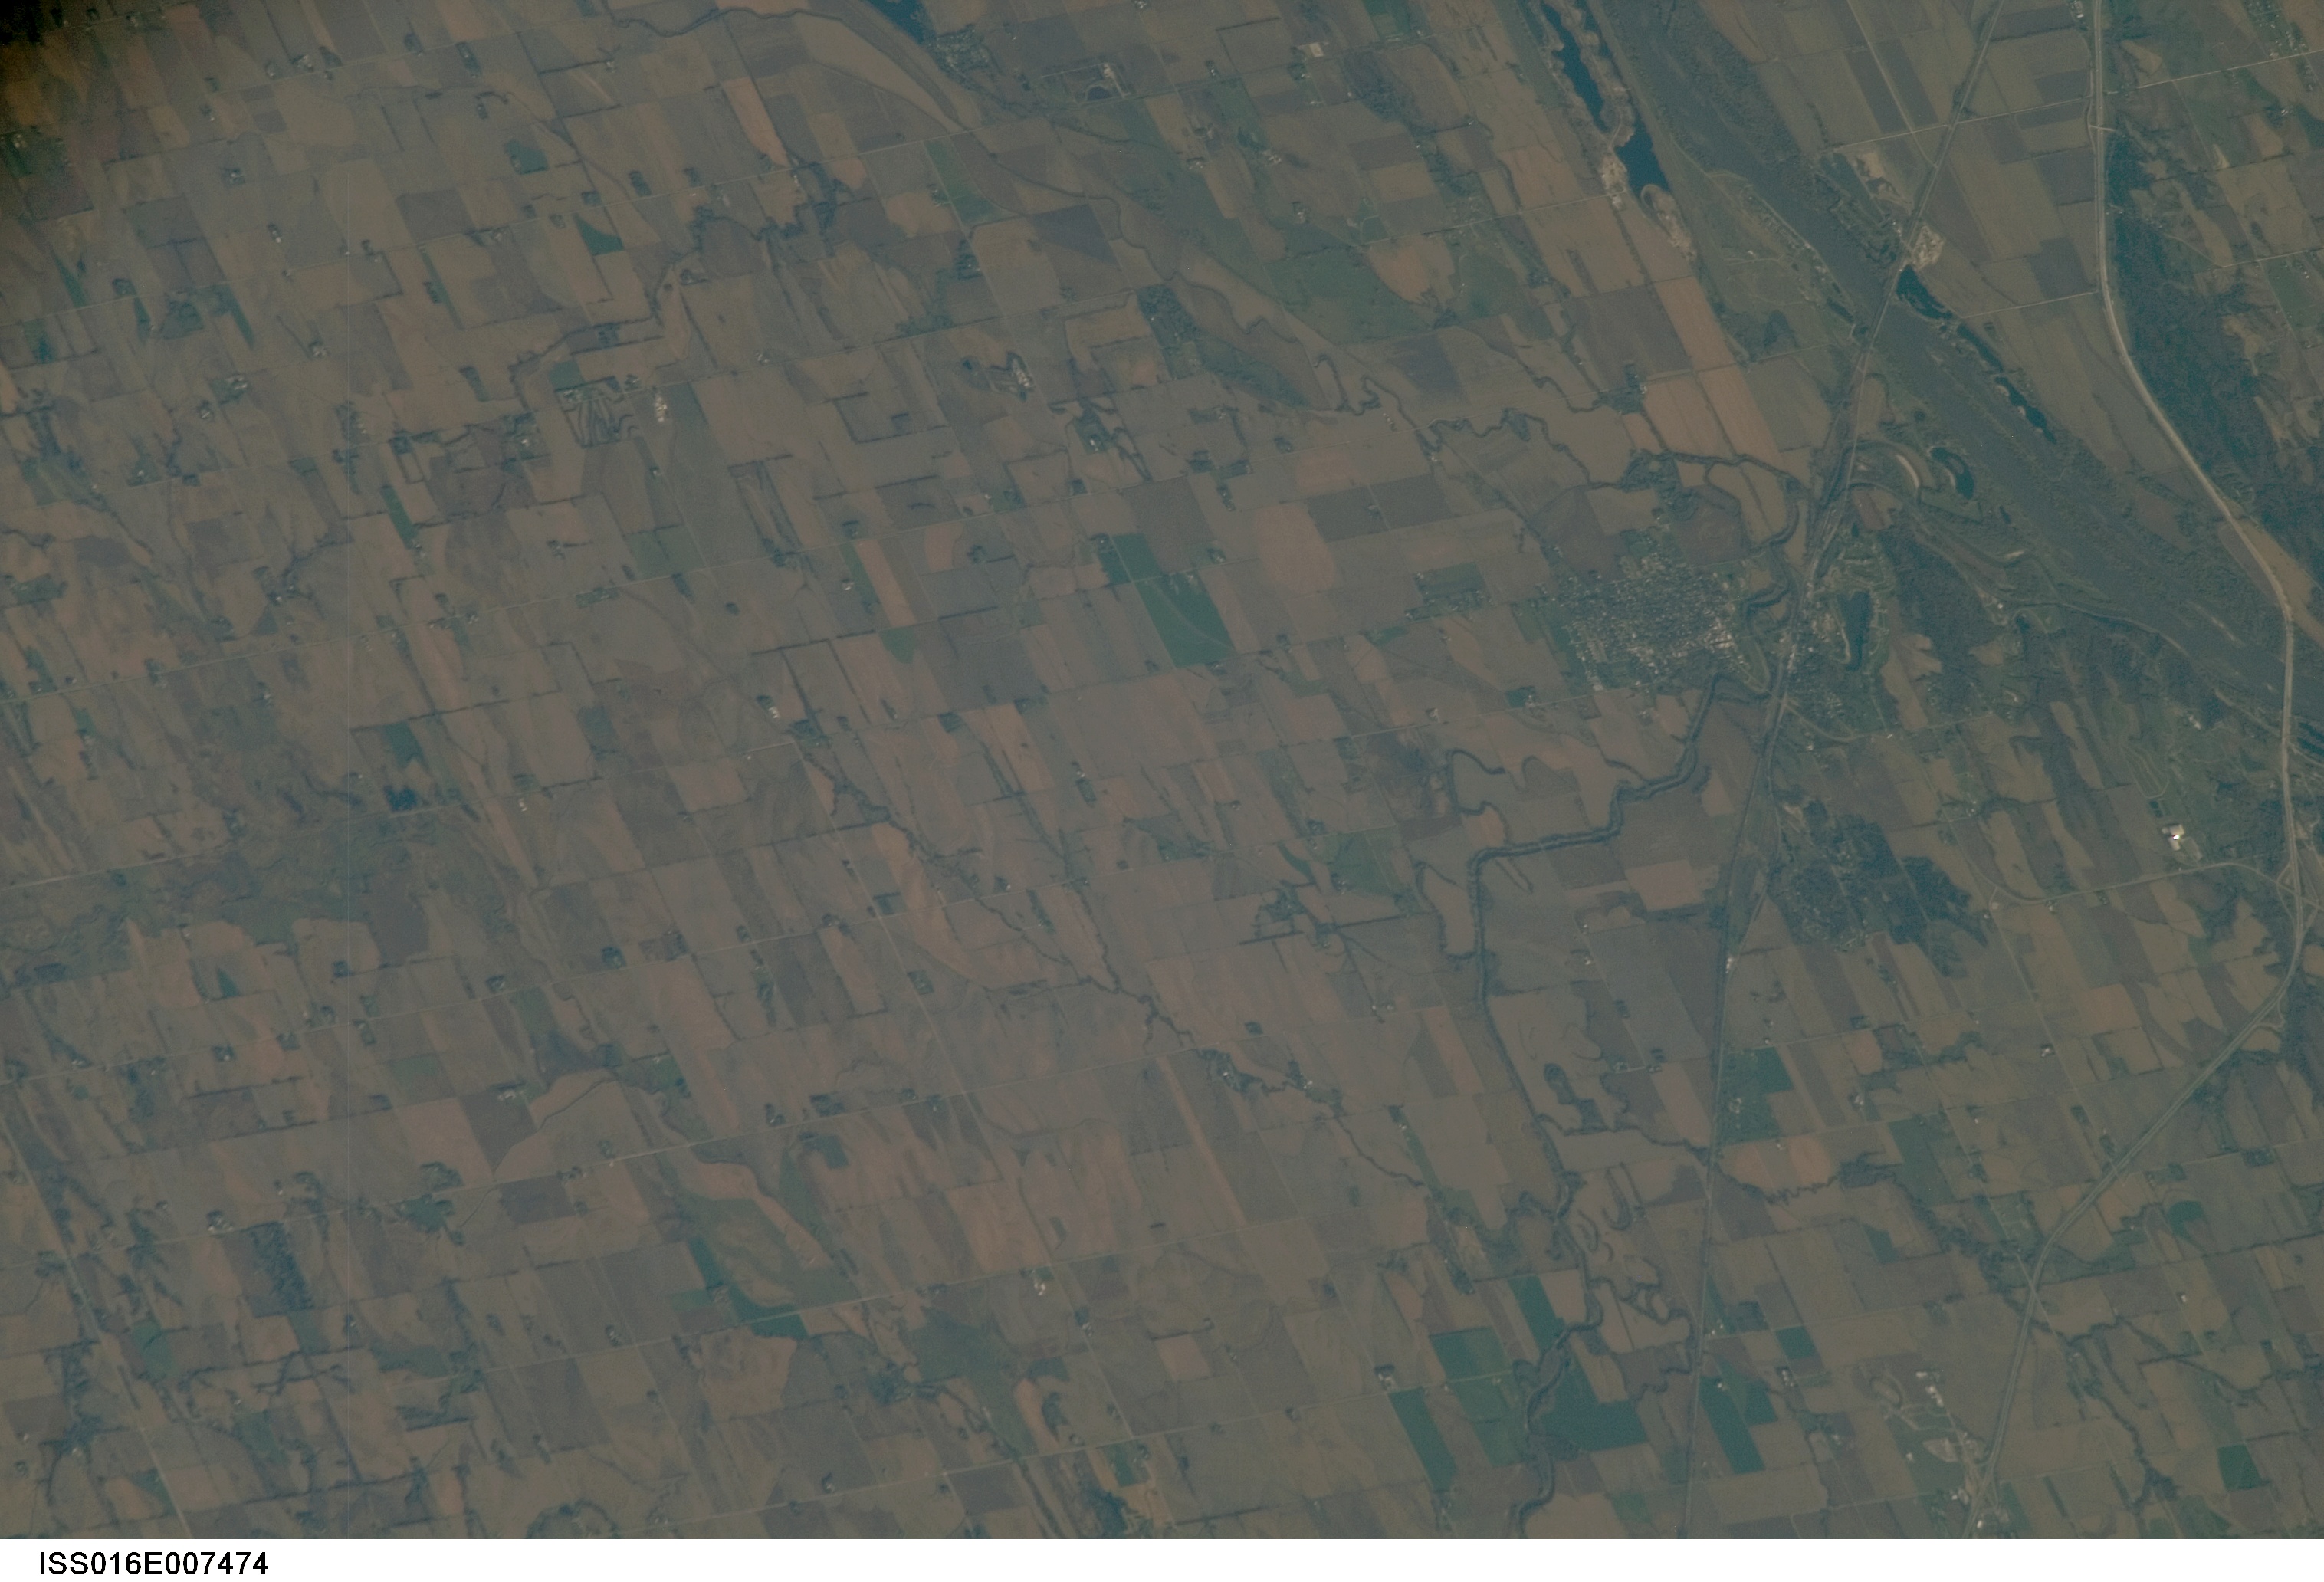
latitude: 41.1
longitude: -96.5
